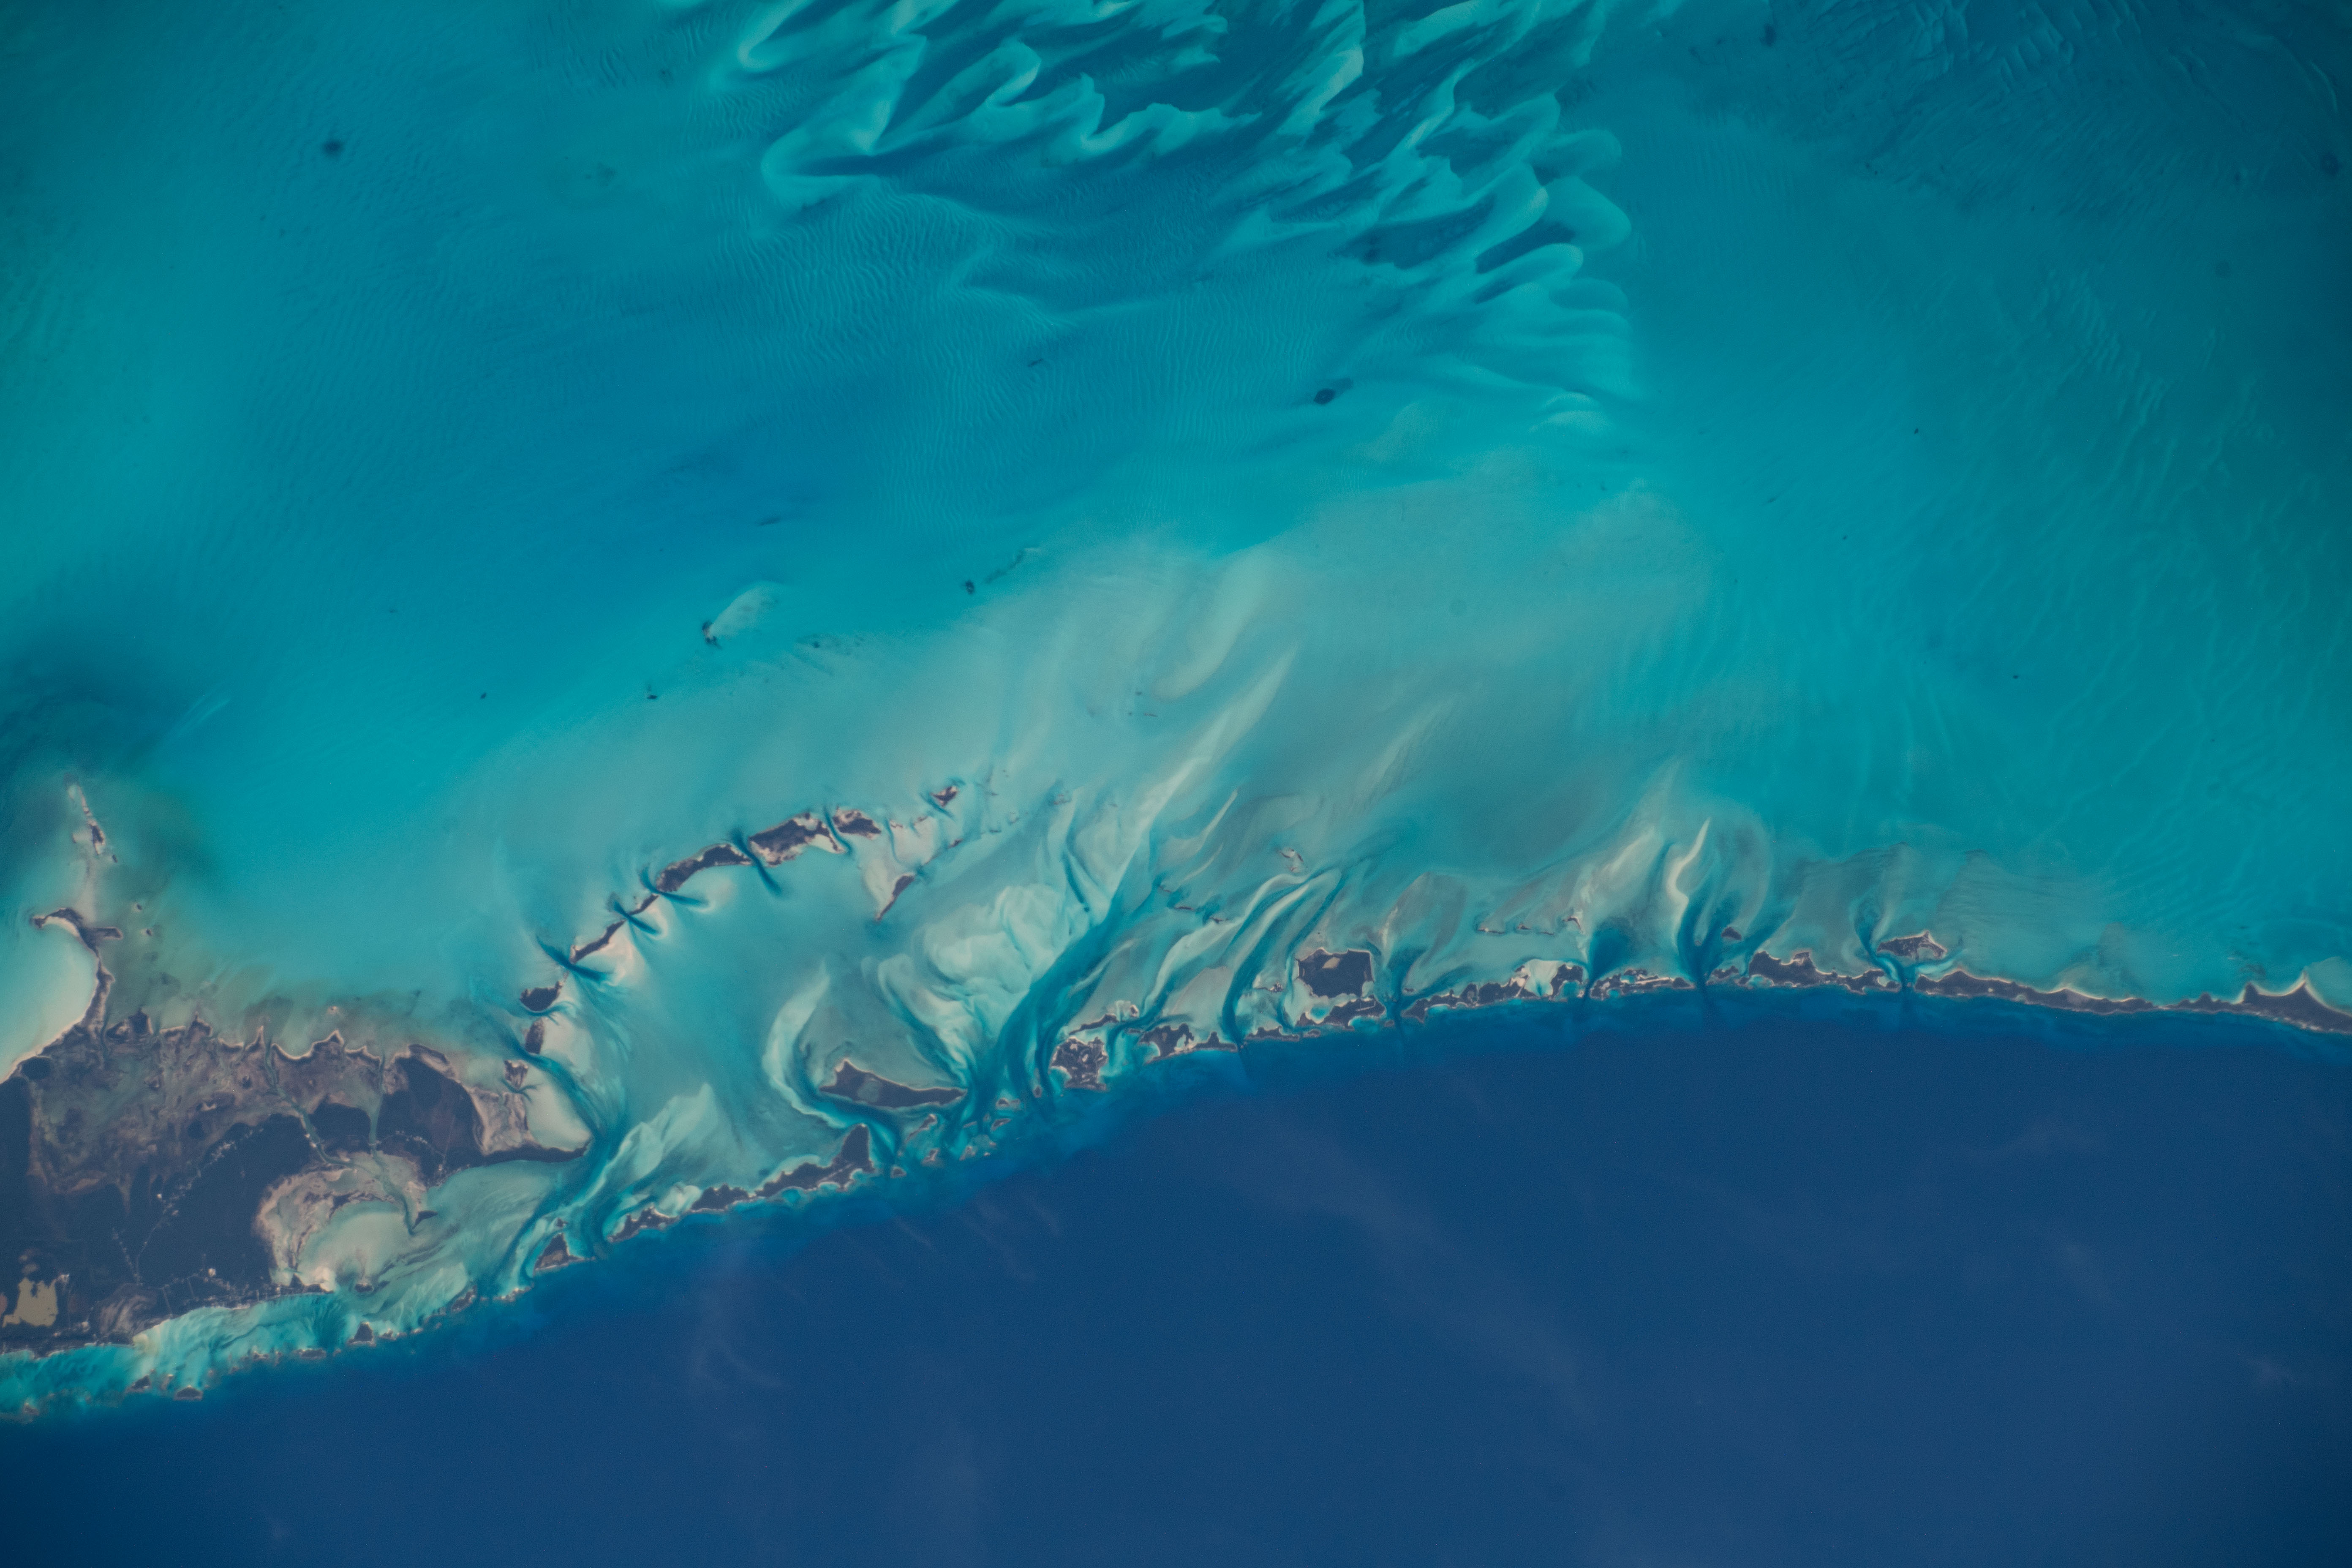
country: BAHAMAS
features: TONGUE OF THE OCEAN, EXUMA, YOUNG ISLAND, DARBY ISLAND
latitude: 23.8
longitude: -76.3
